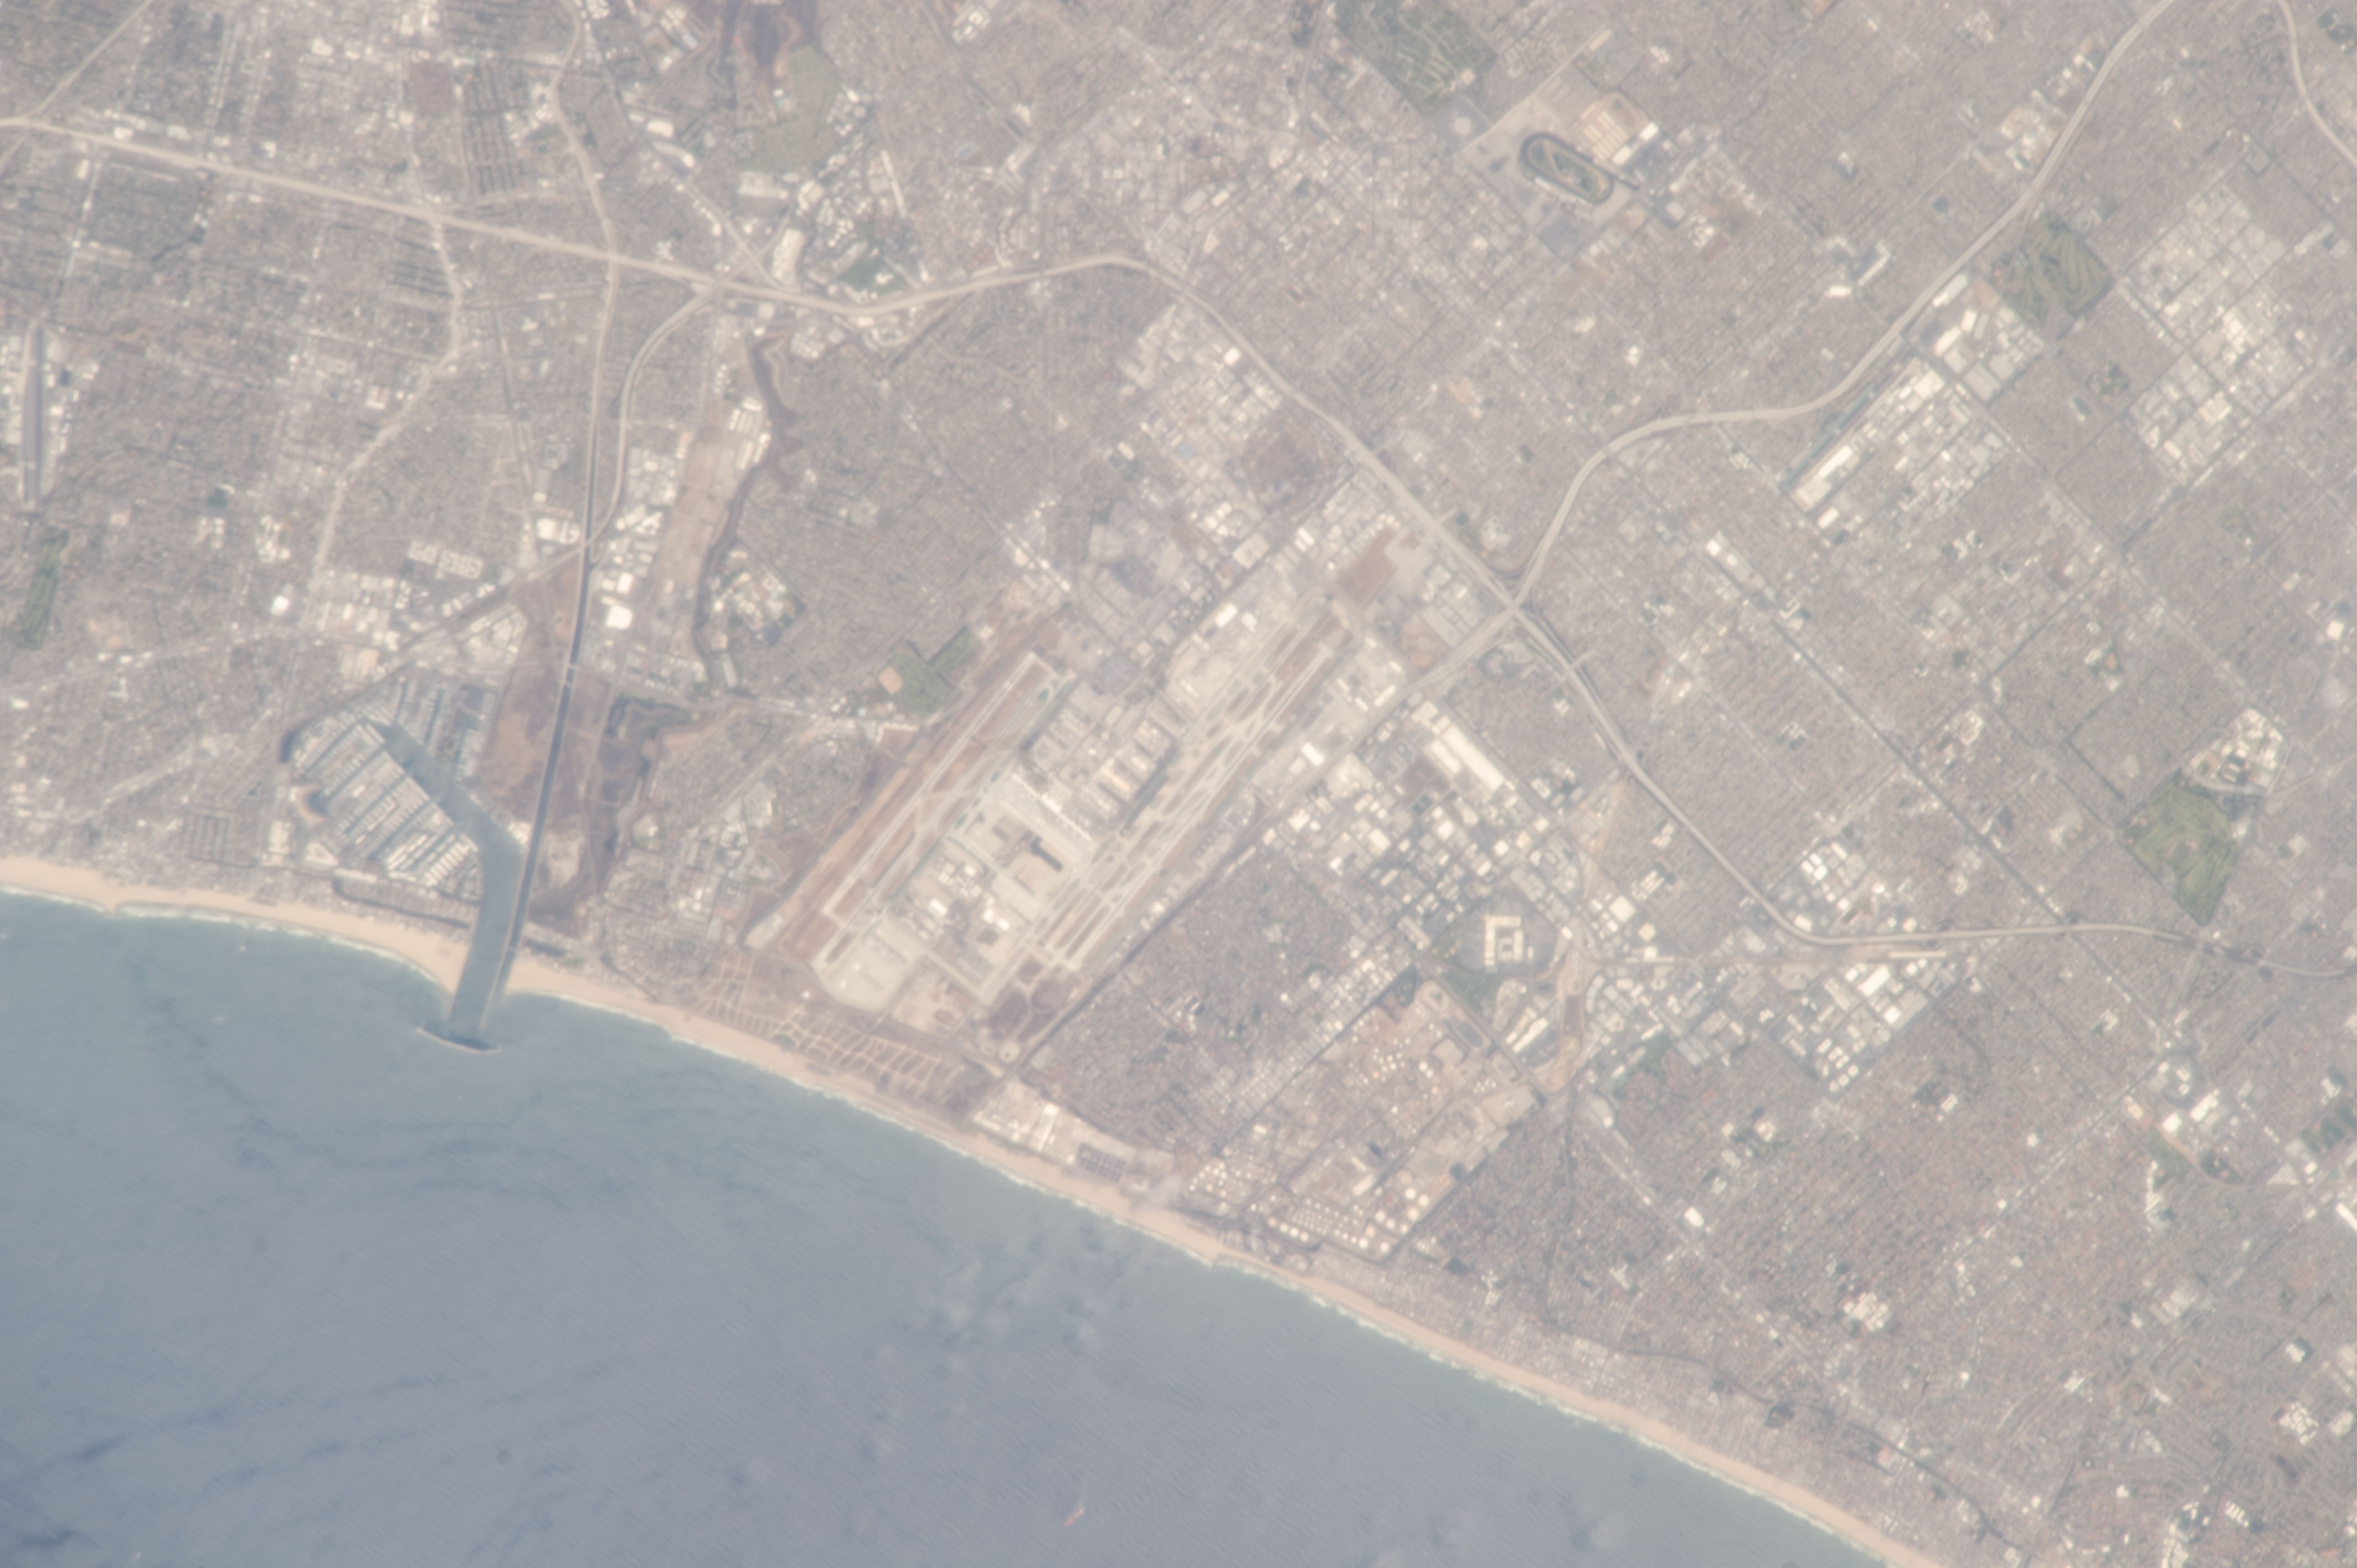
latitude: 33.9
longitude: -118.4
